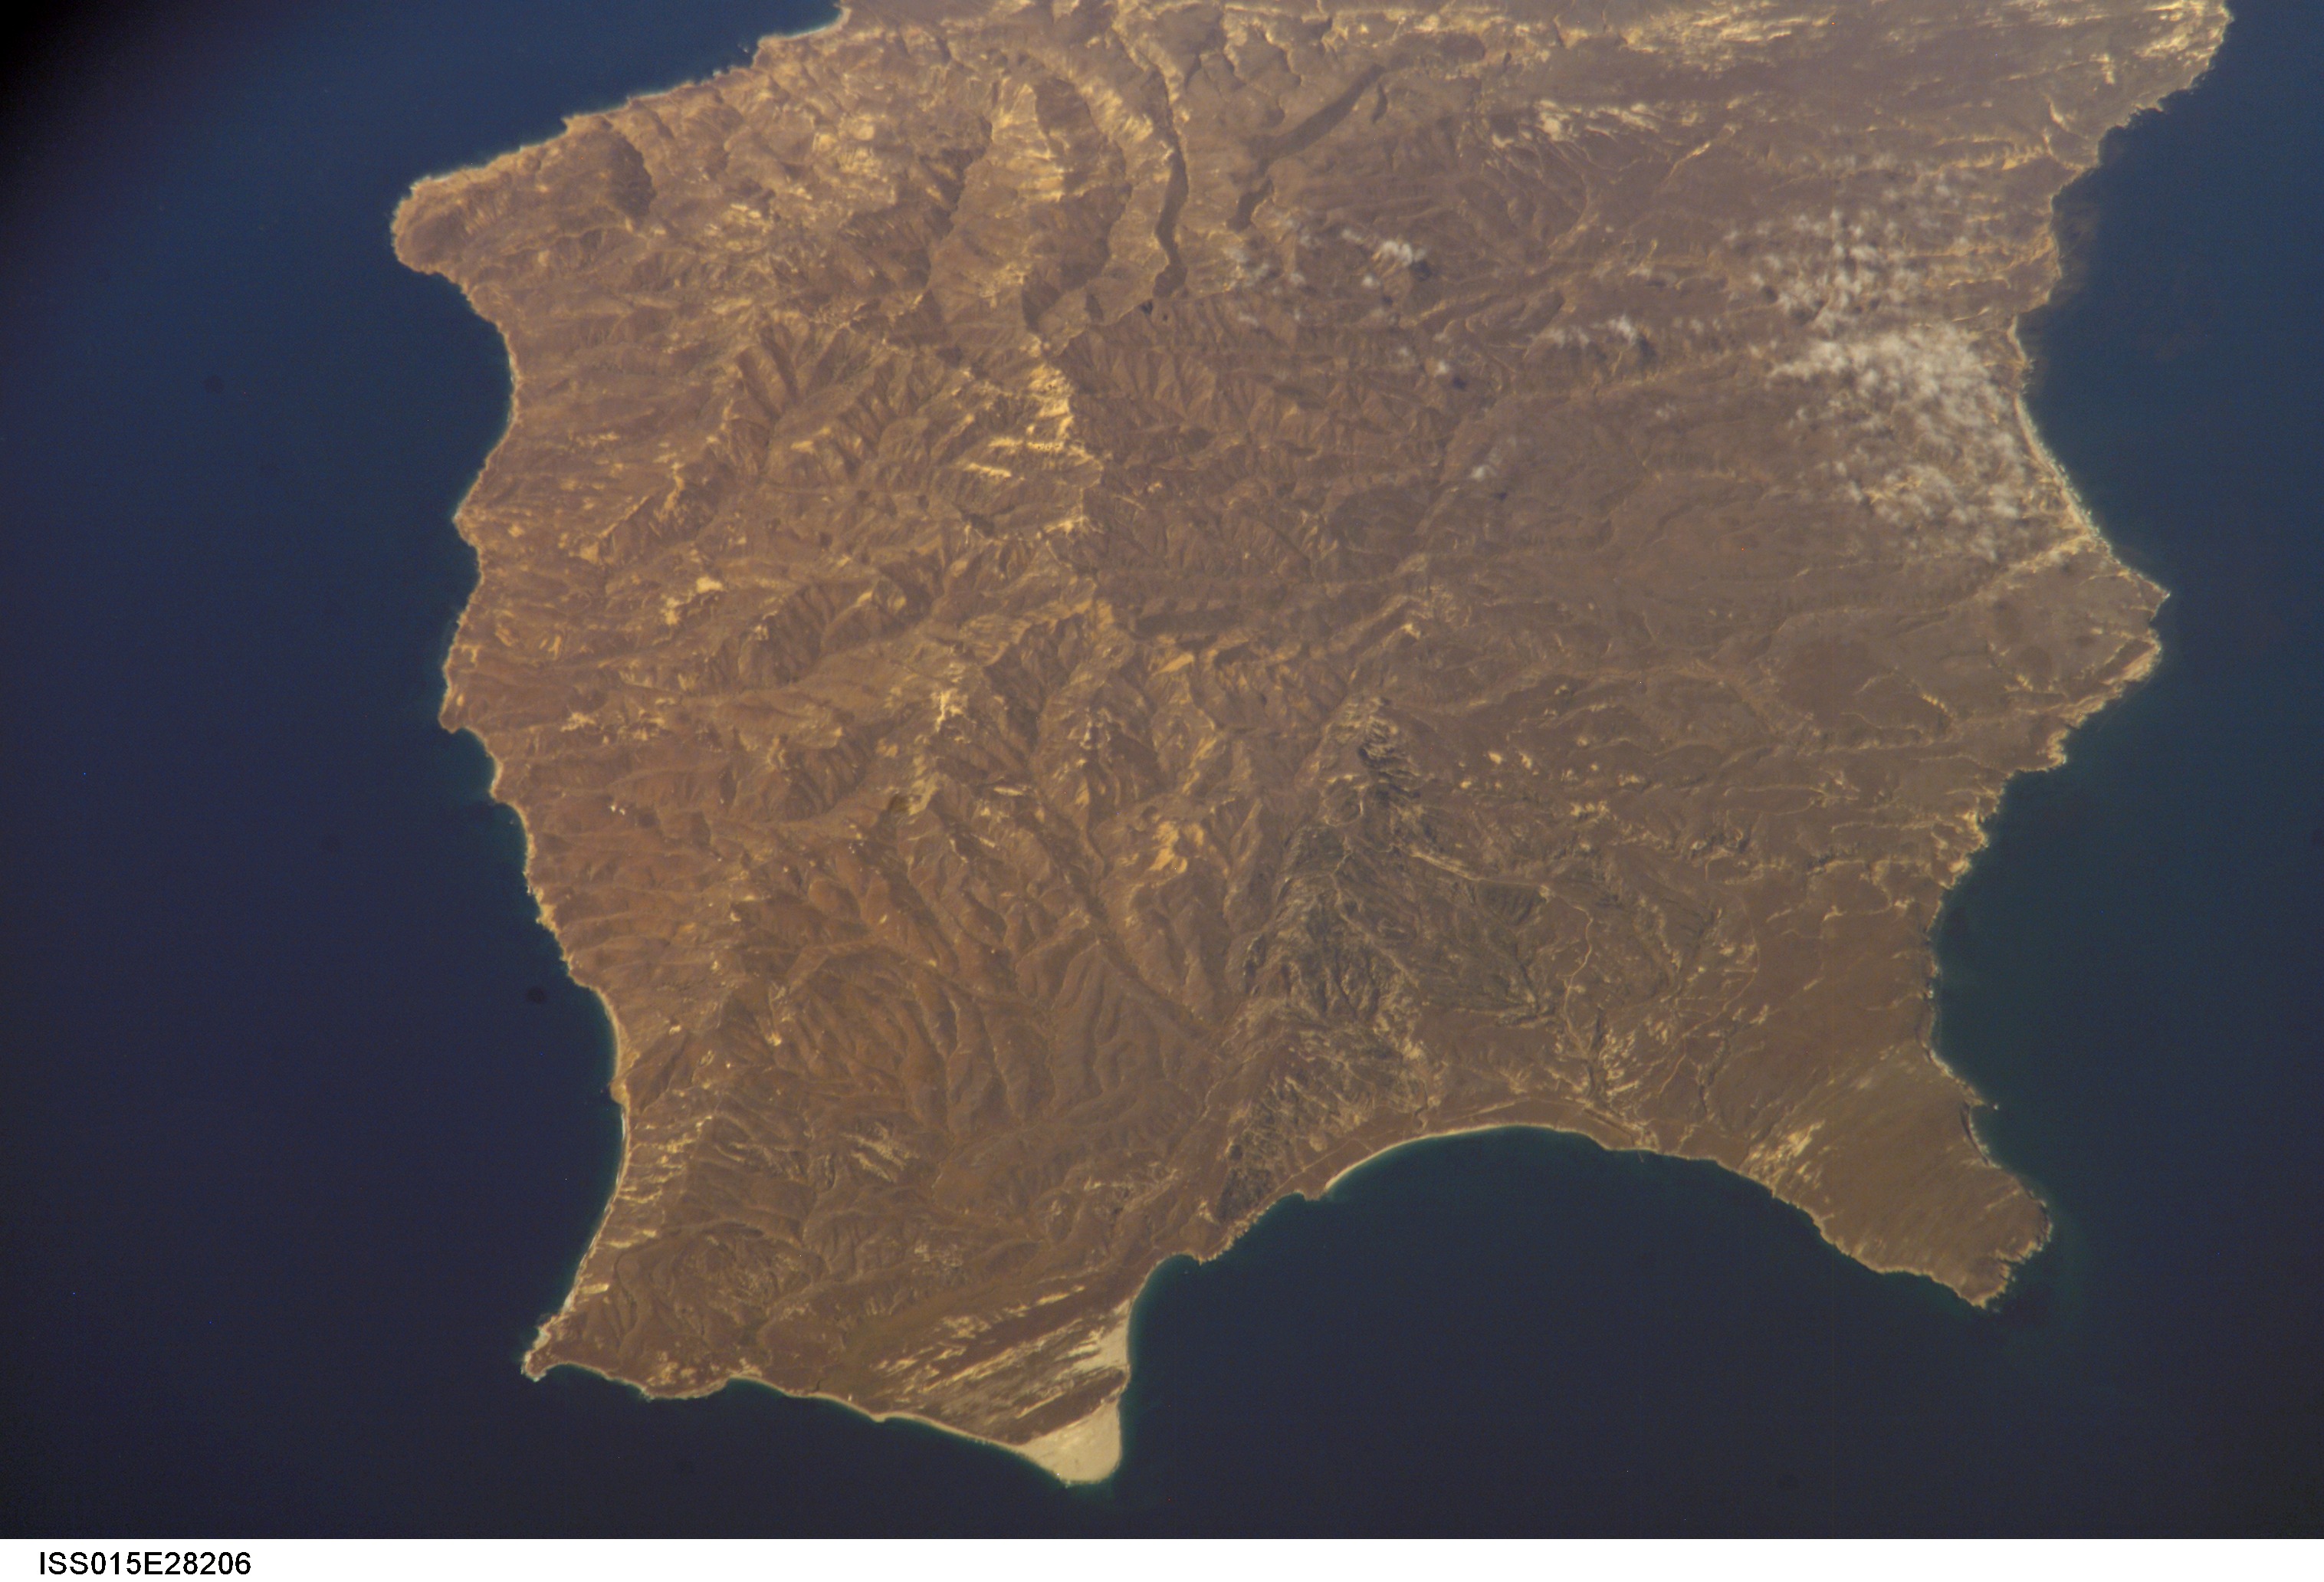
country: USA-CALIFORNIA
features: EASTERN SANTA ROSA ISLAND
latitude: 34.0
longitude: -120.1
